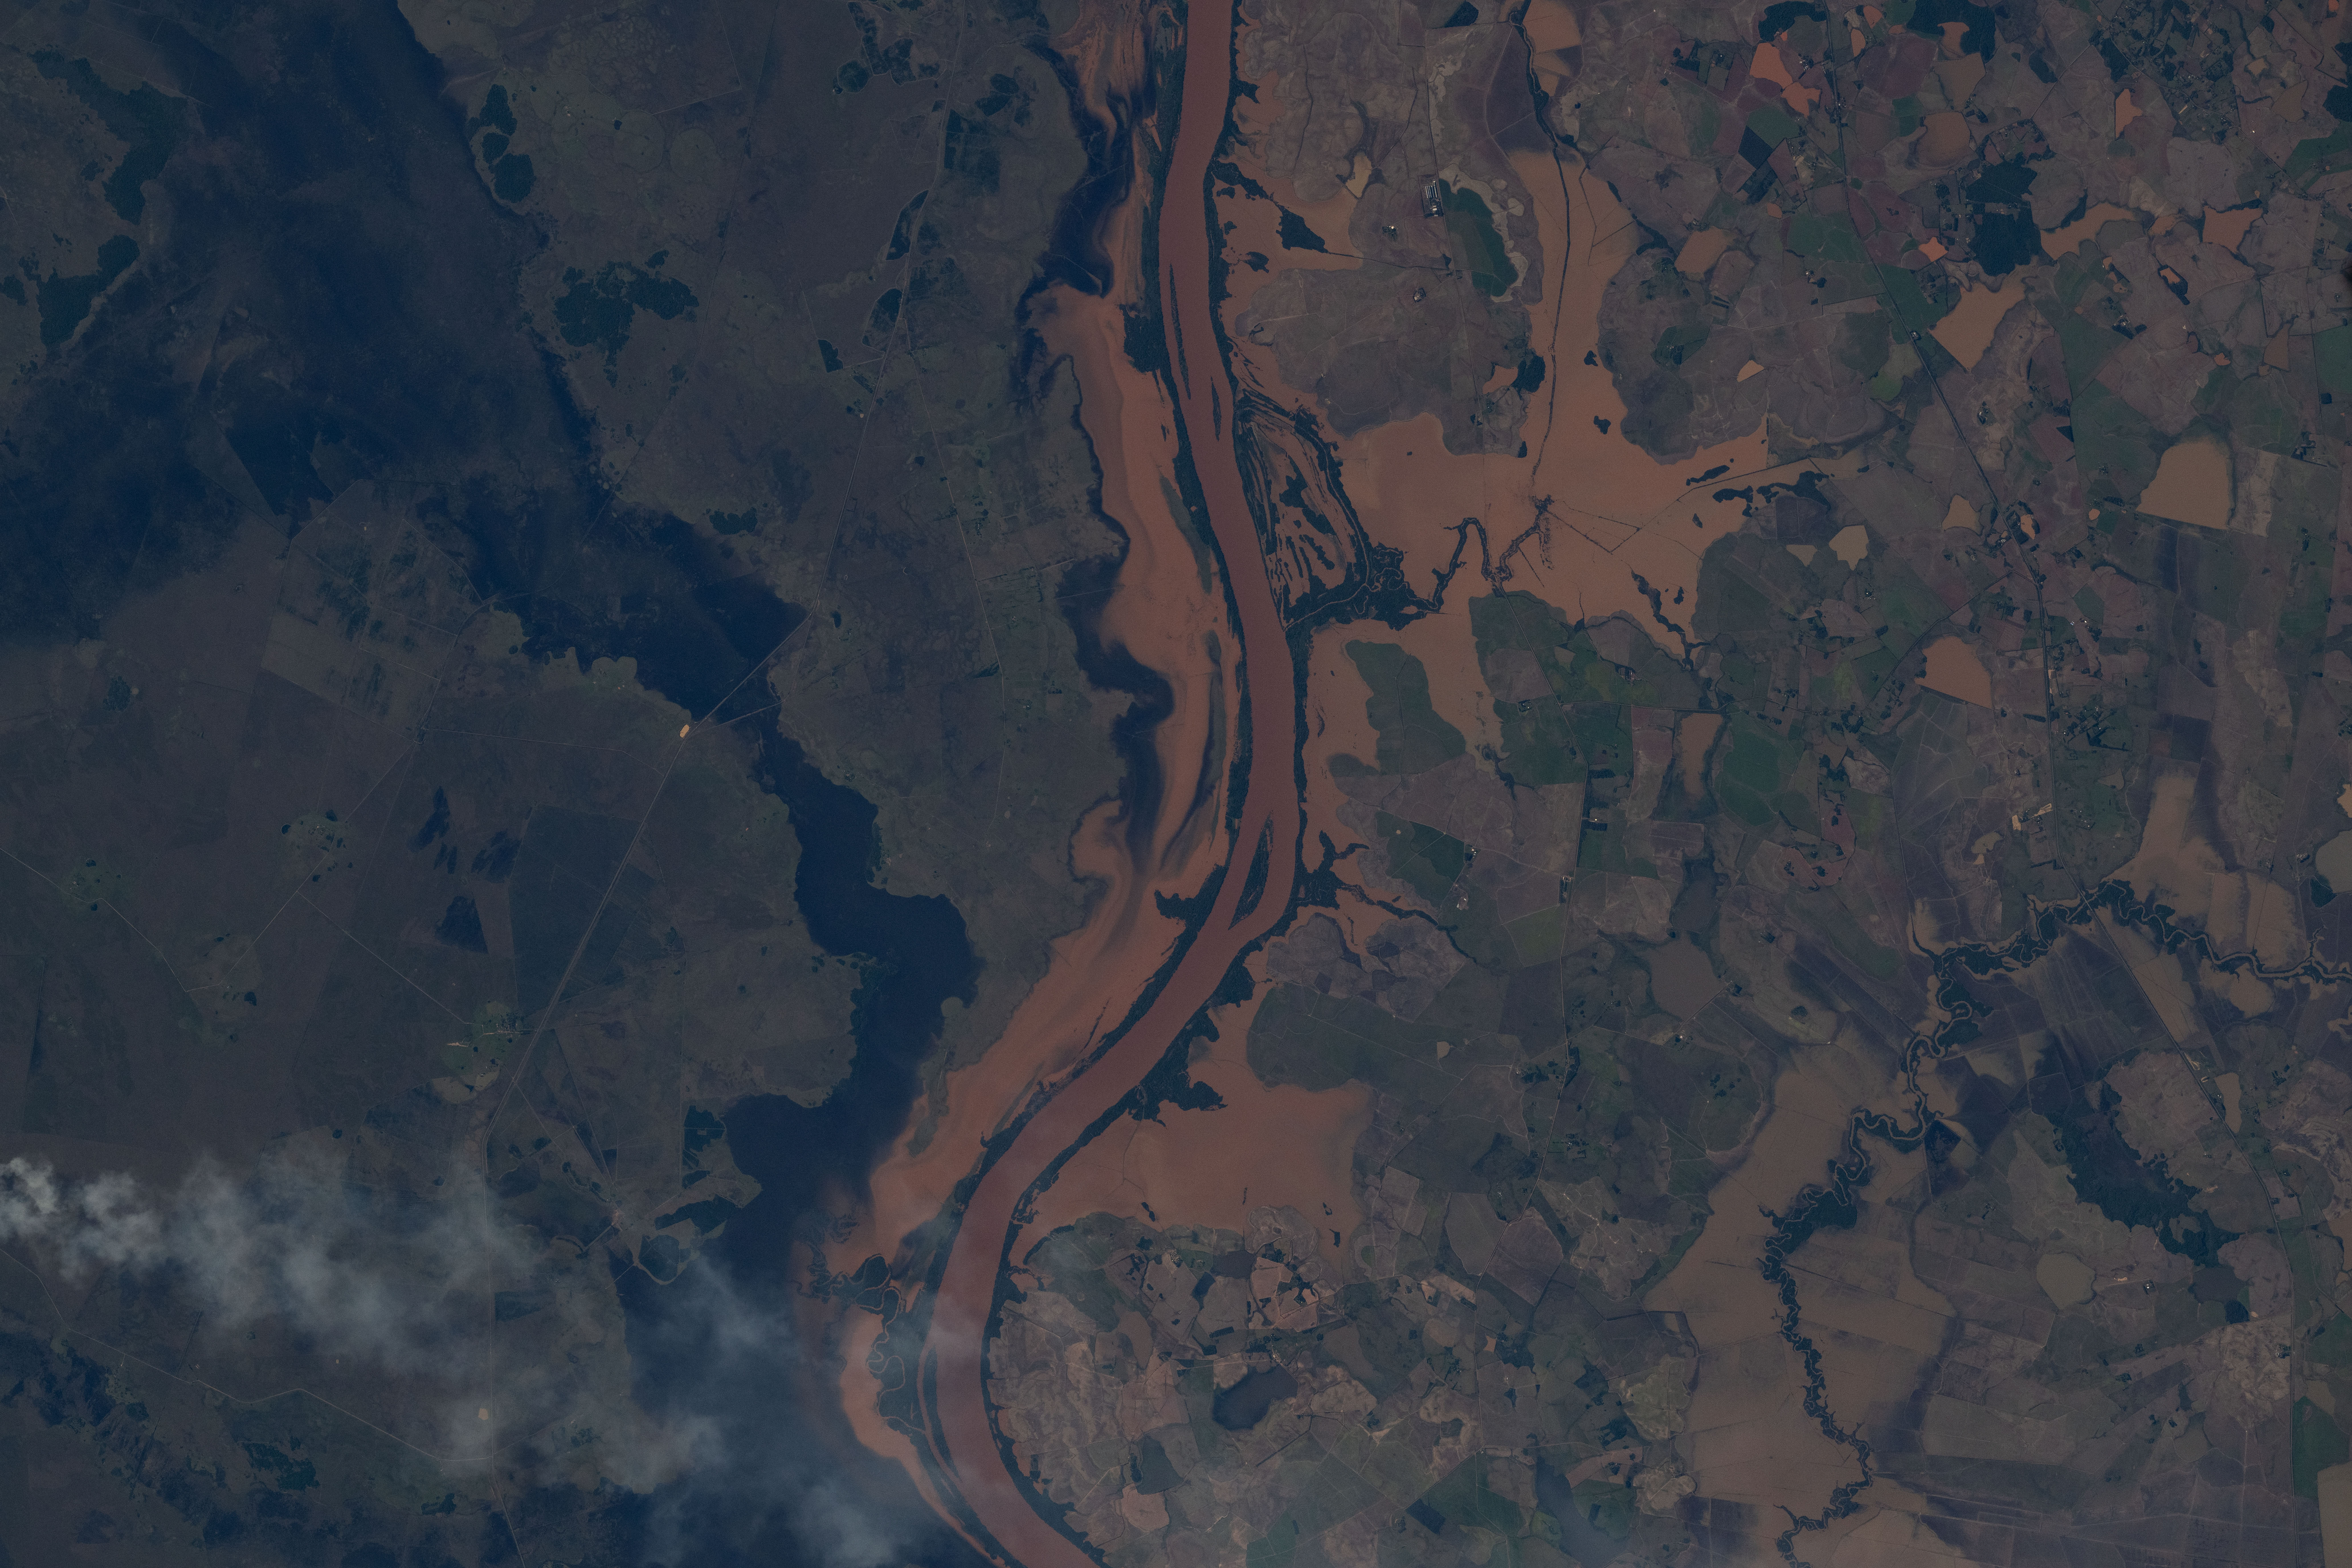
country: BRAZIL
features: FLOODING, URUGUAY RIVER
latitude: -28.7
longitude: -56.1
